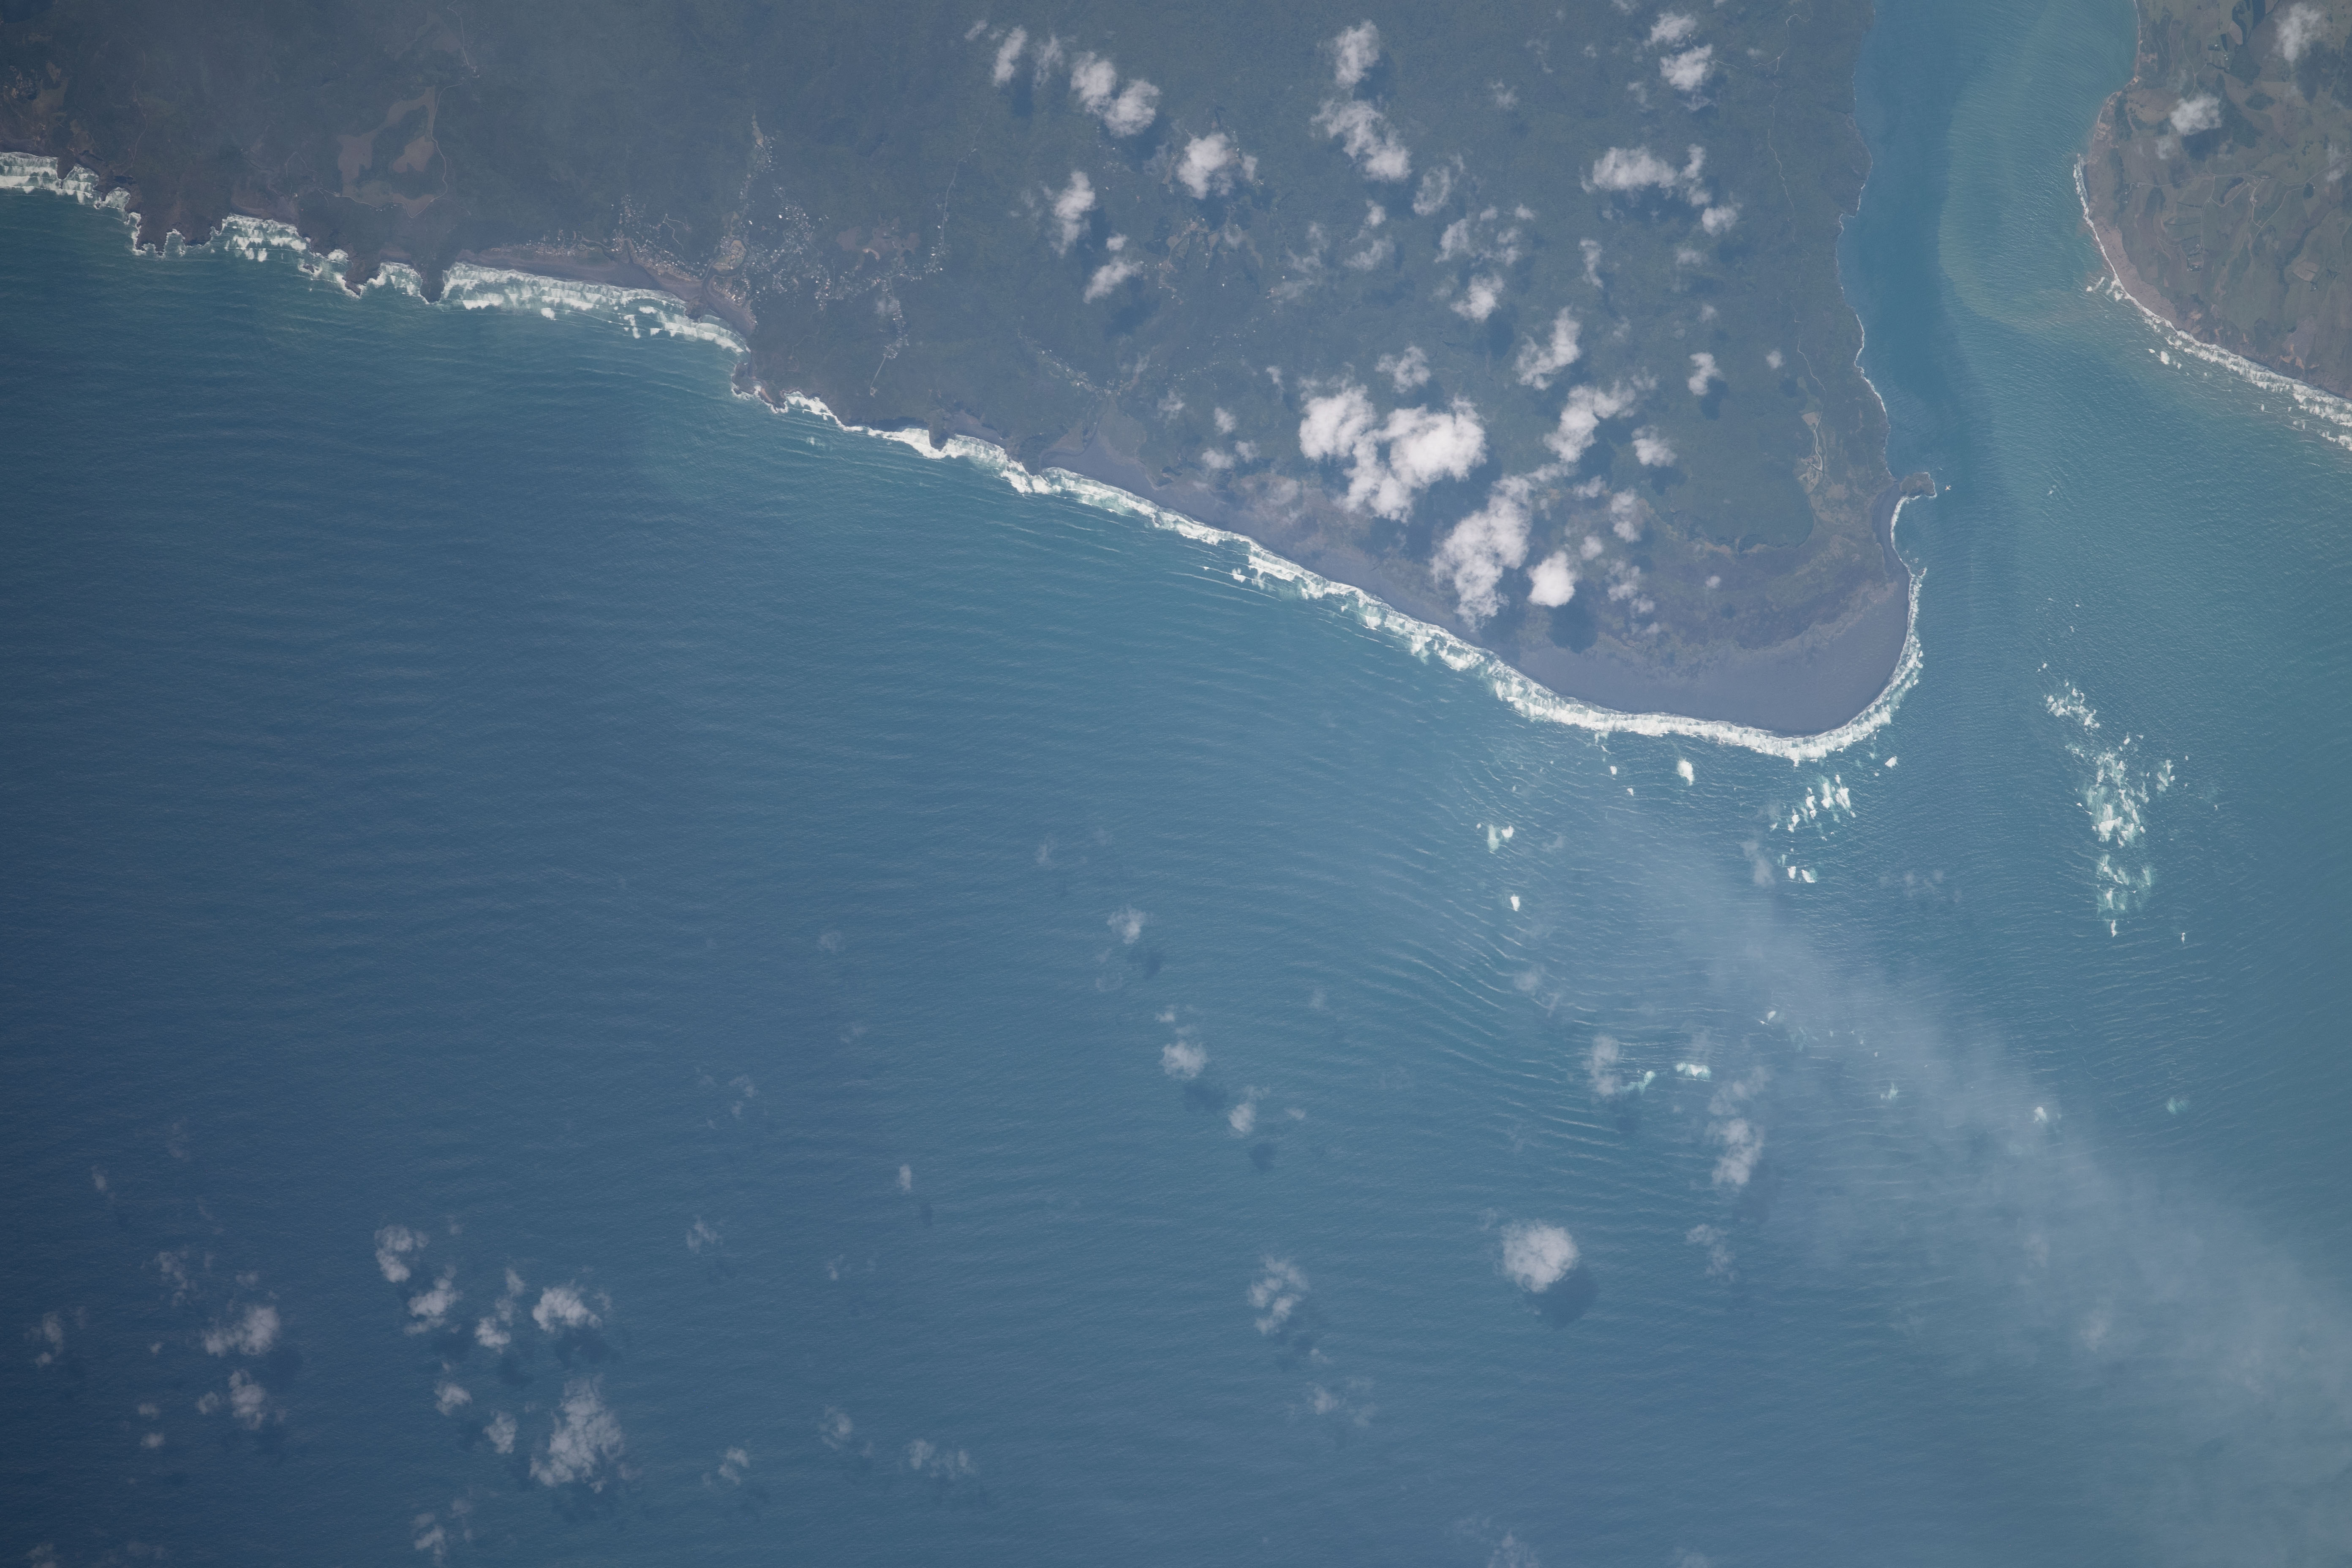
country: NEW ZEALAND-NI
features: WHATIPU BEACH
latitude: -37.0
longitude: 174.4
